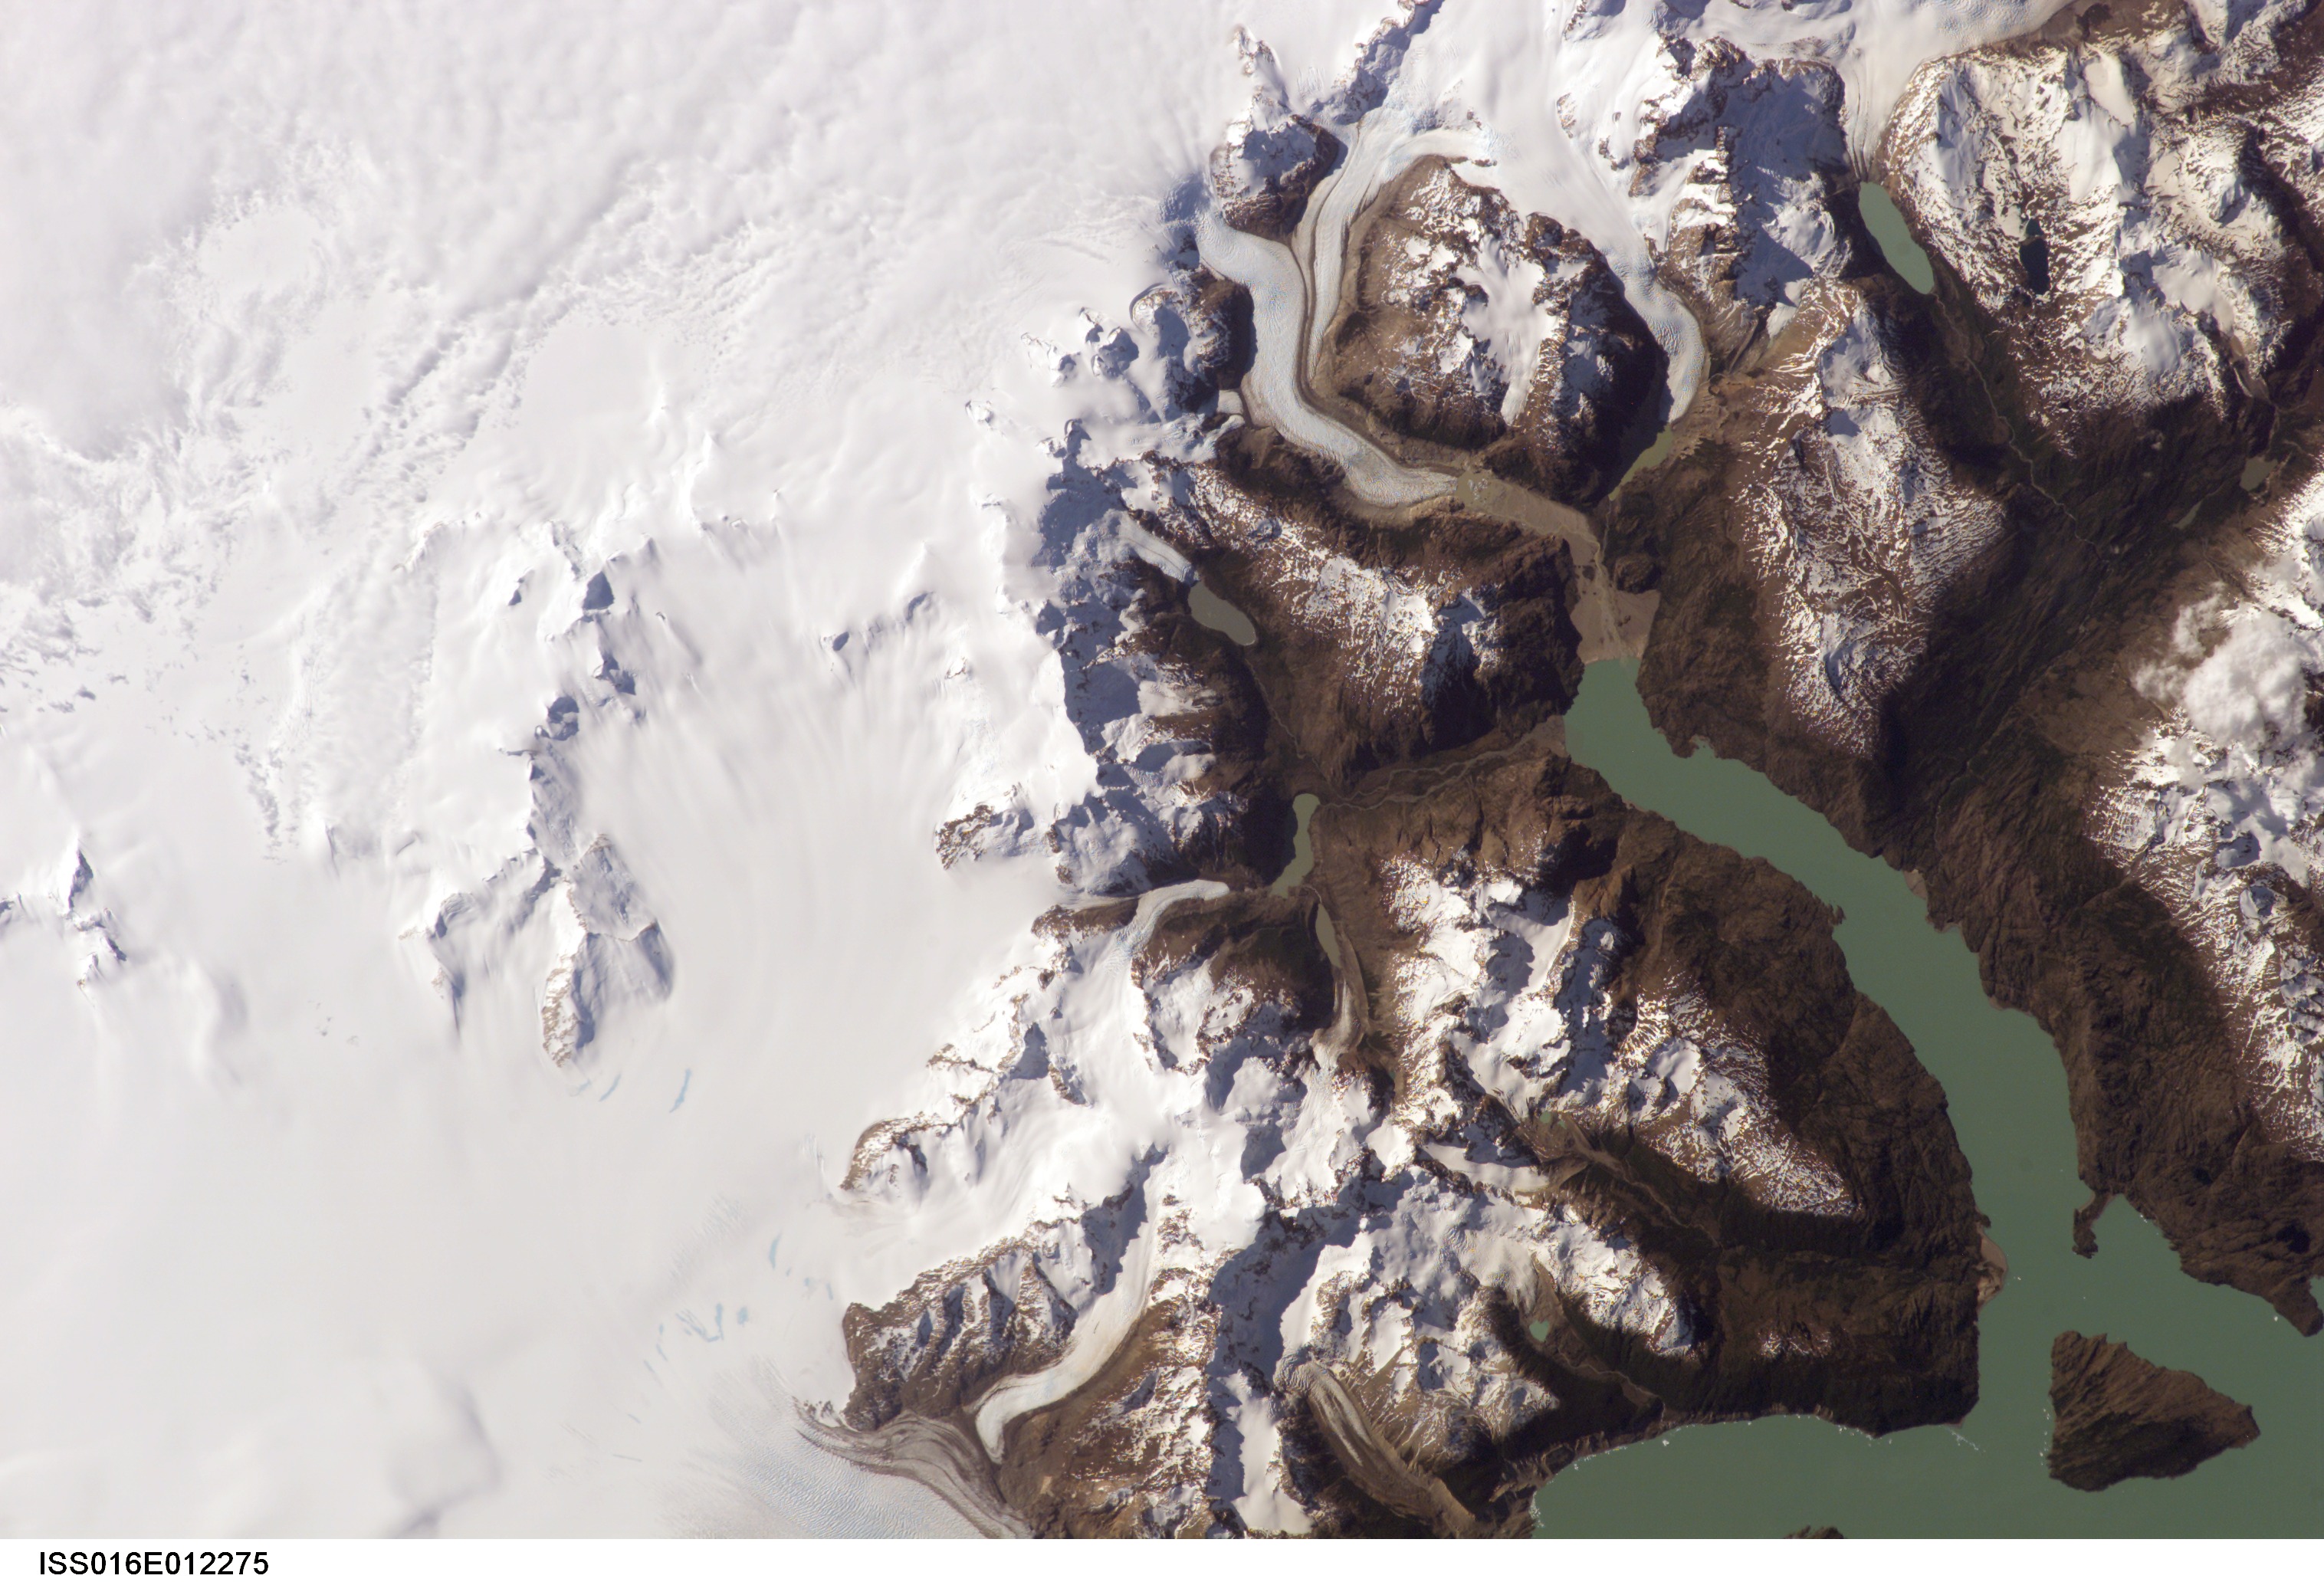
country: CHILE
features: S. PATAGONIA ICE FIELD, LAKES
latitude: -48.5
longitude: -73.5
